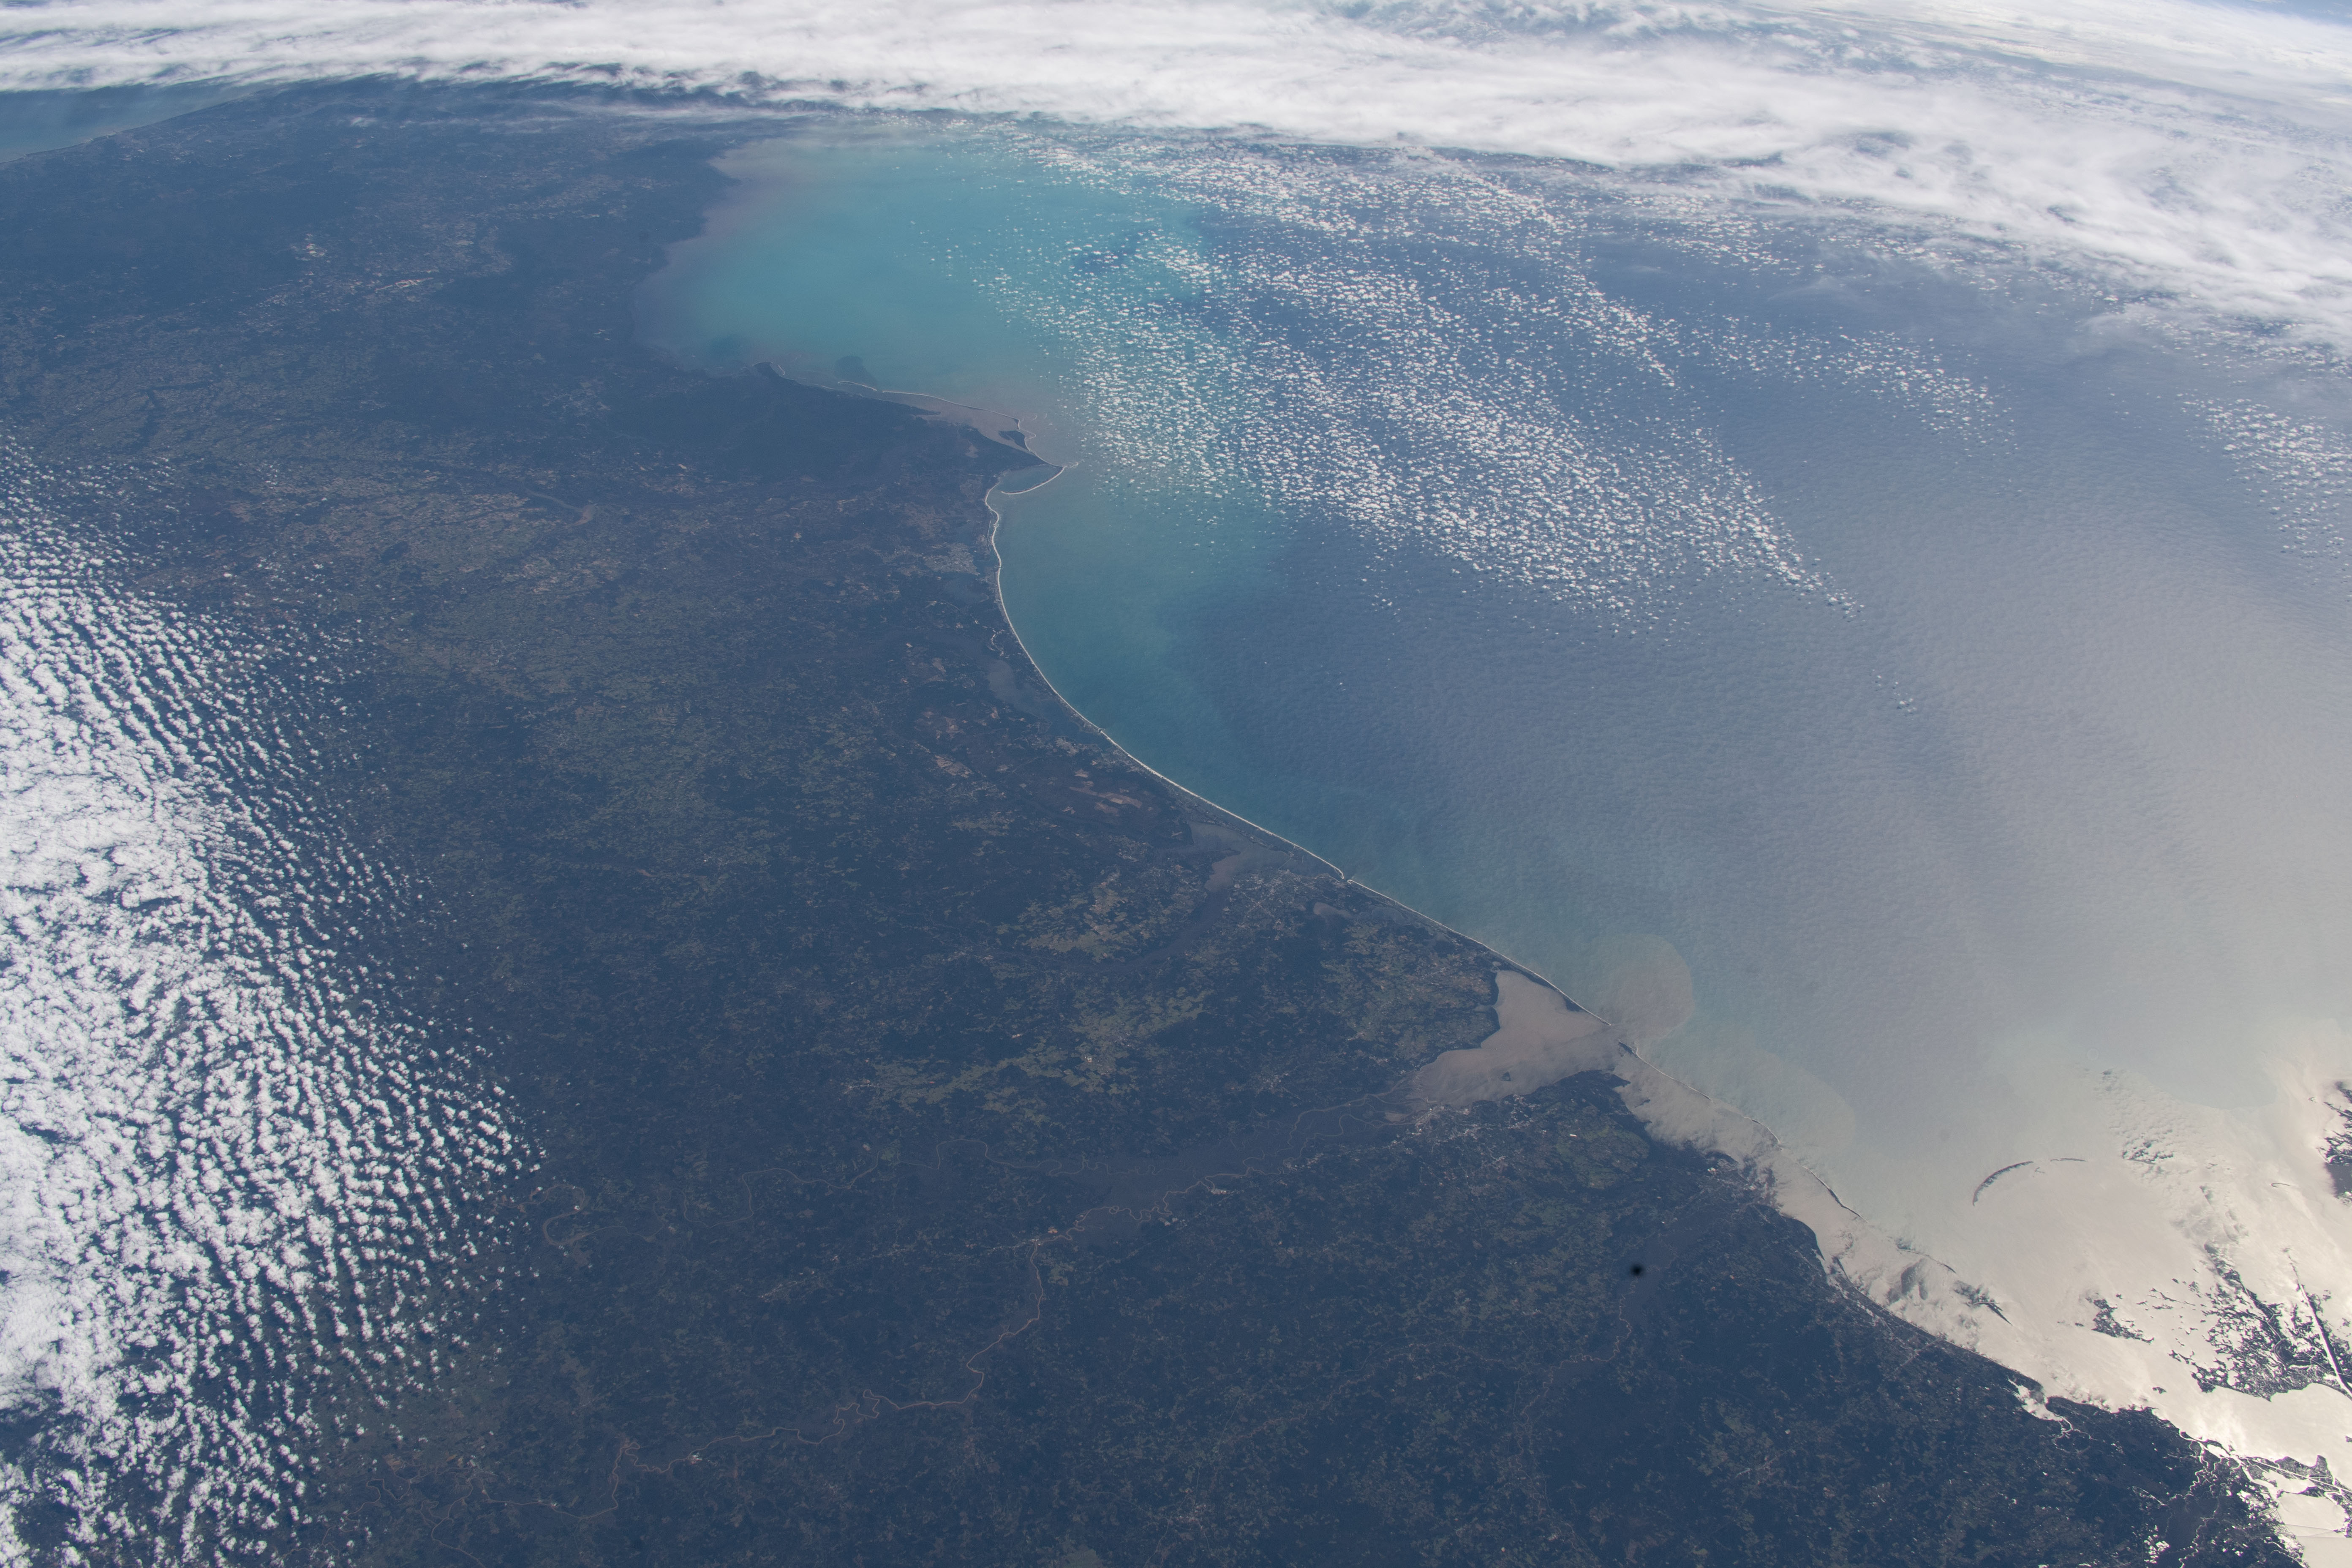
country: USA-FLORIDA
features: GULFPORT, GULF OF MEXICO, CHANDELEUR SOUND, MOBILE, PENSACOLA, PANAMA CITY, TALLAHASSEE
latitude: 30.5
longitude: -87.0
